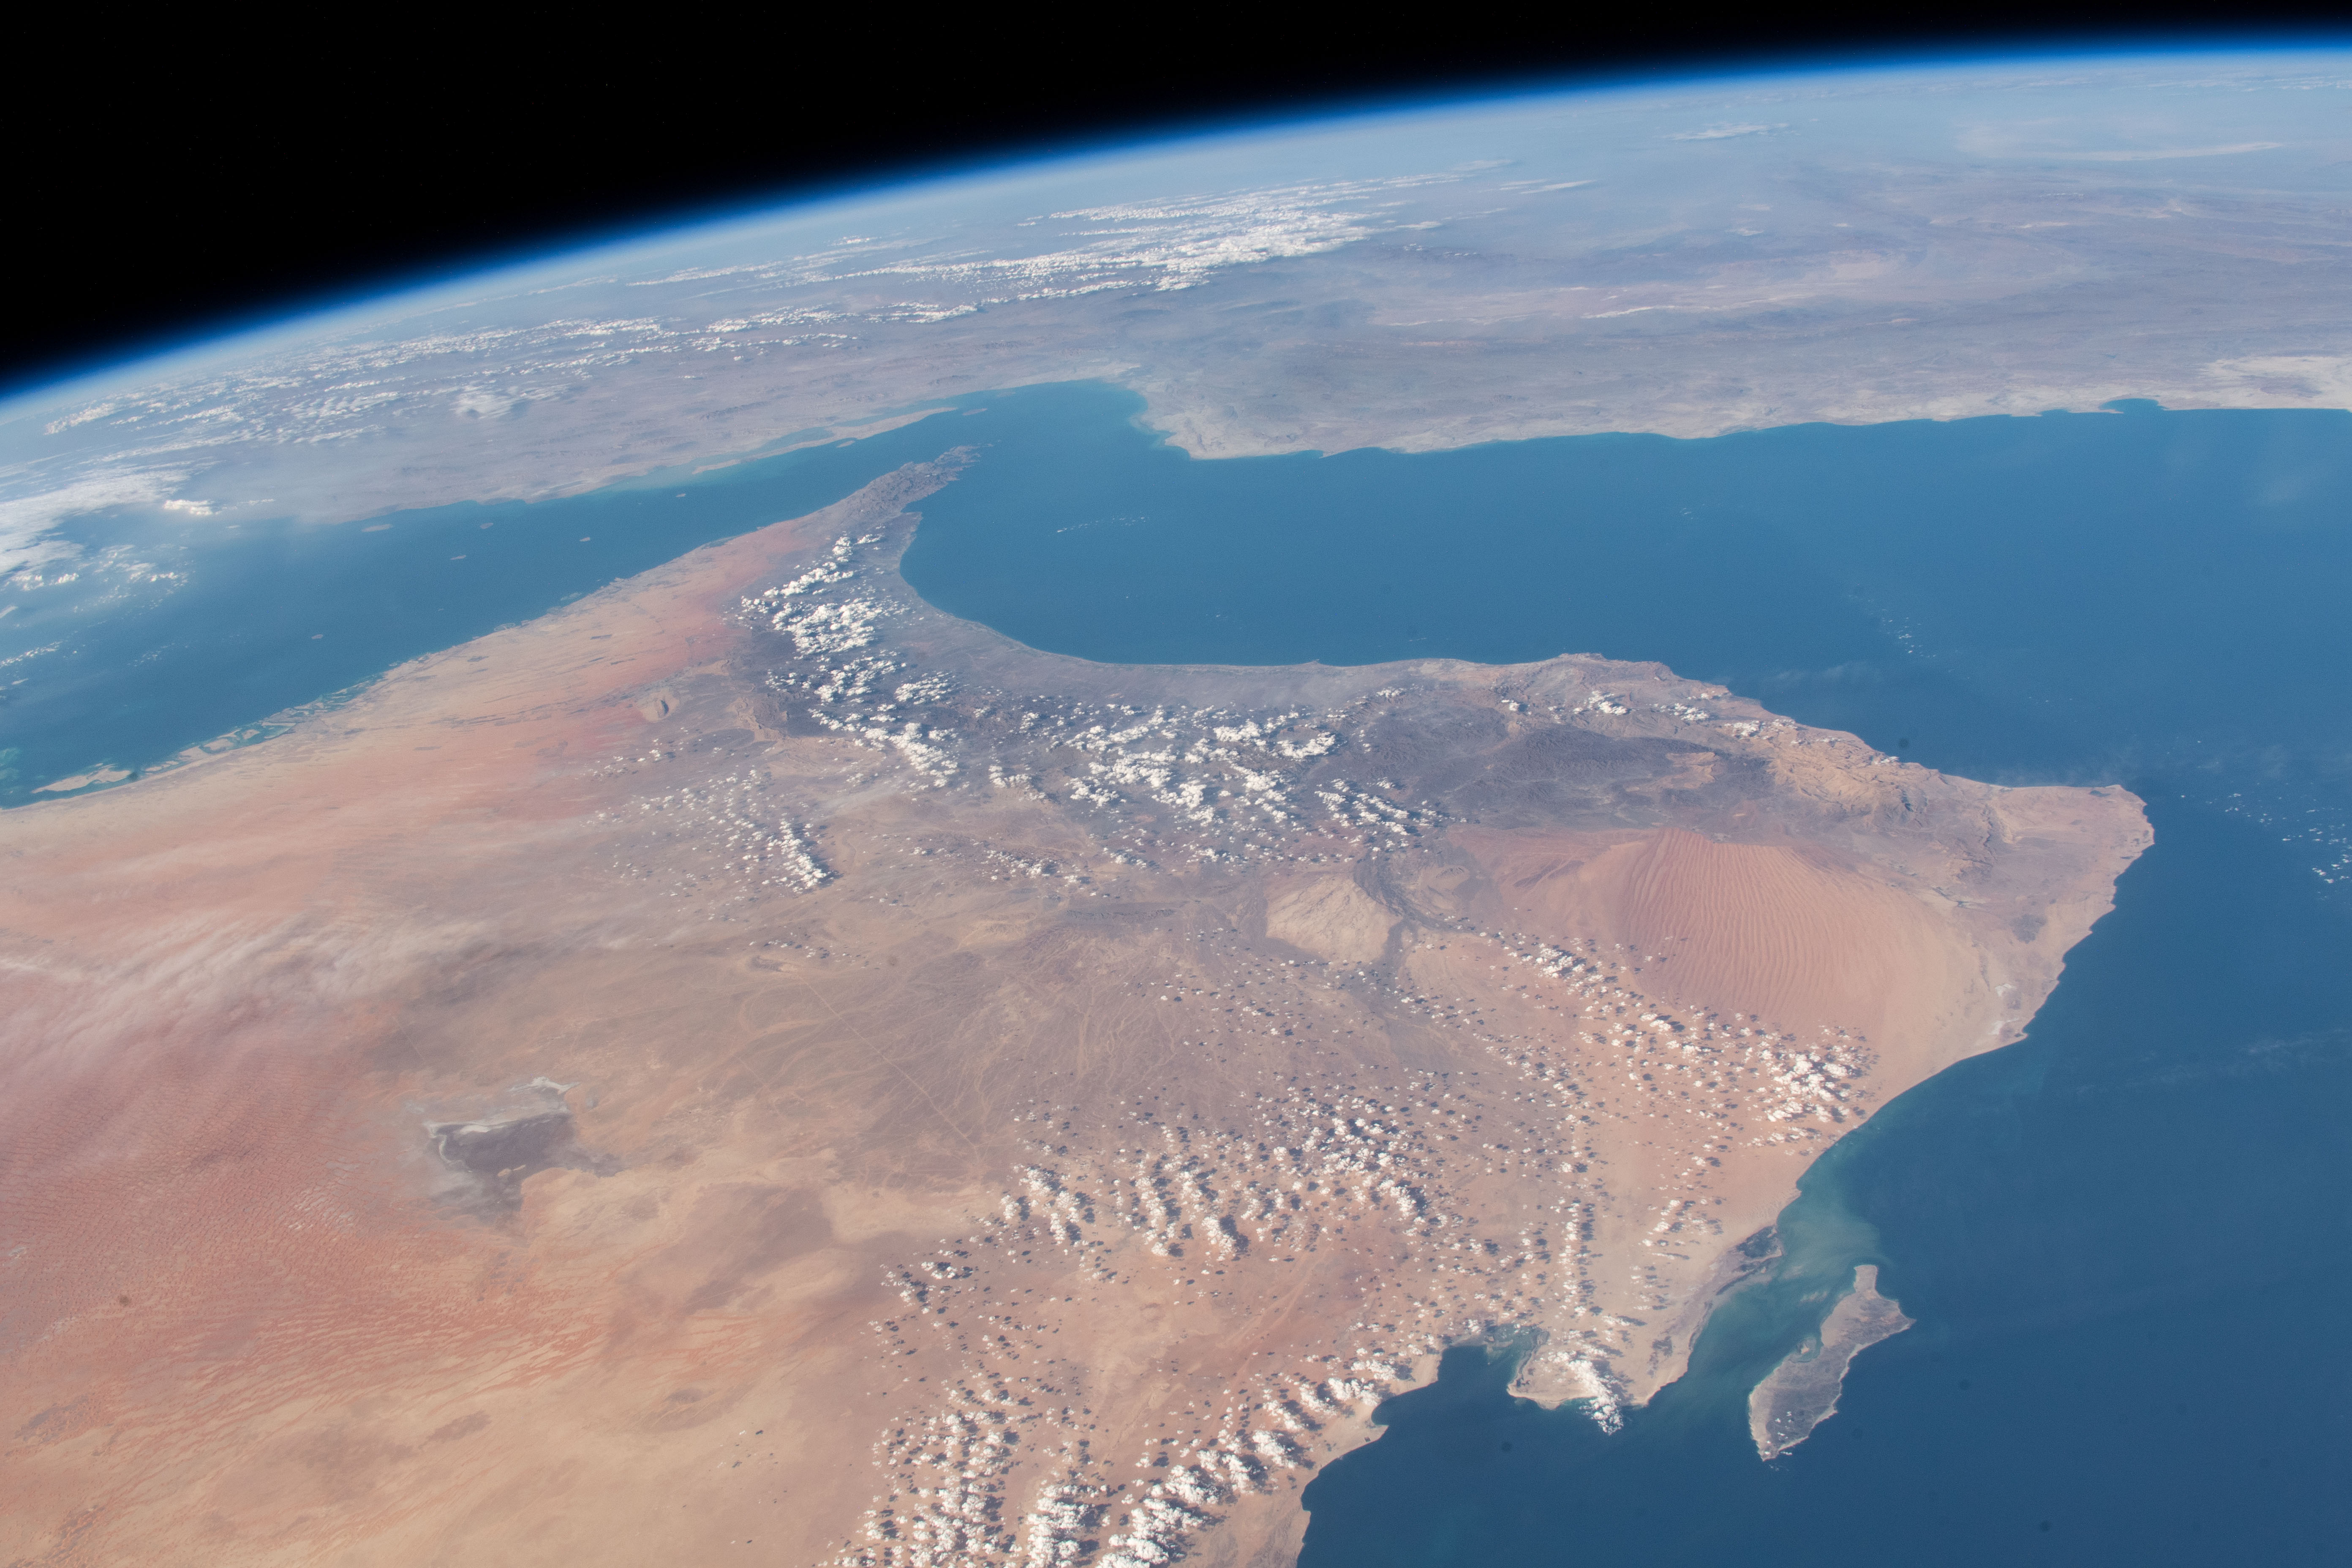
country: OMAN
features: STRAIT OF HORMUZ, GULFOF OMAN, AL HAJAR MOUNTAINS, WAHIBA SANDS DESERT, OMAN, RUB' AL KHALI DESERT, PERSIAN GULF
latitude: 24.0
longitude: 57.0
